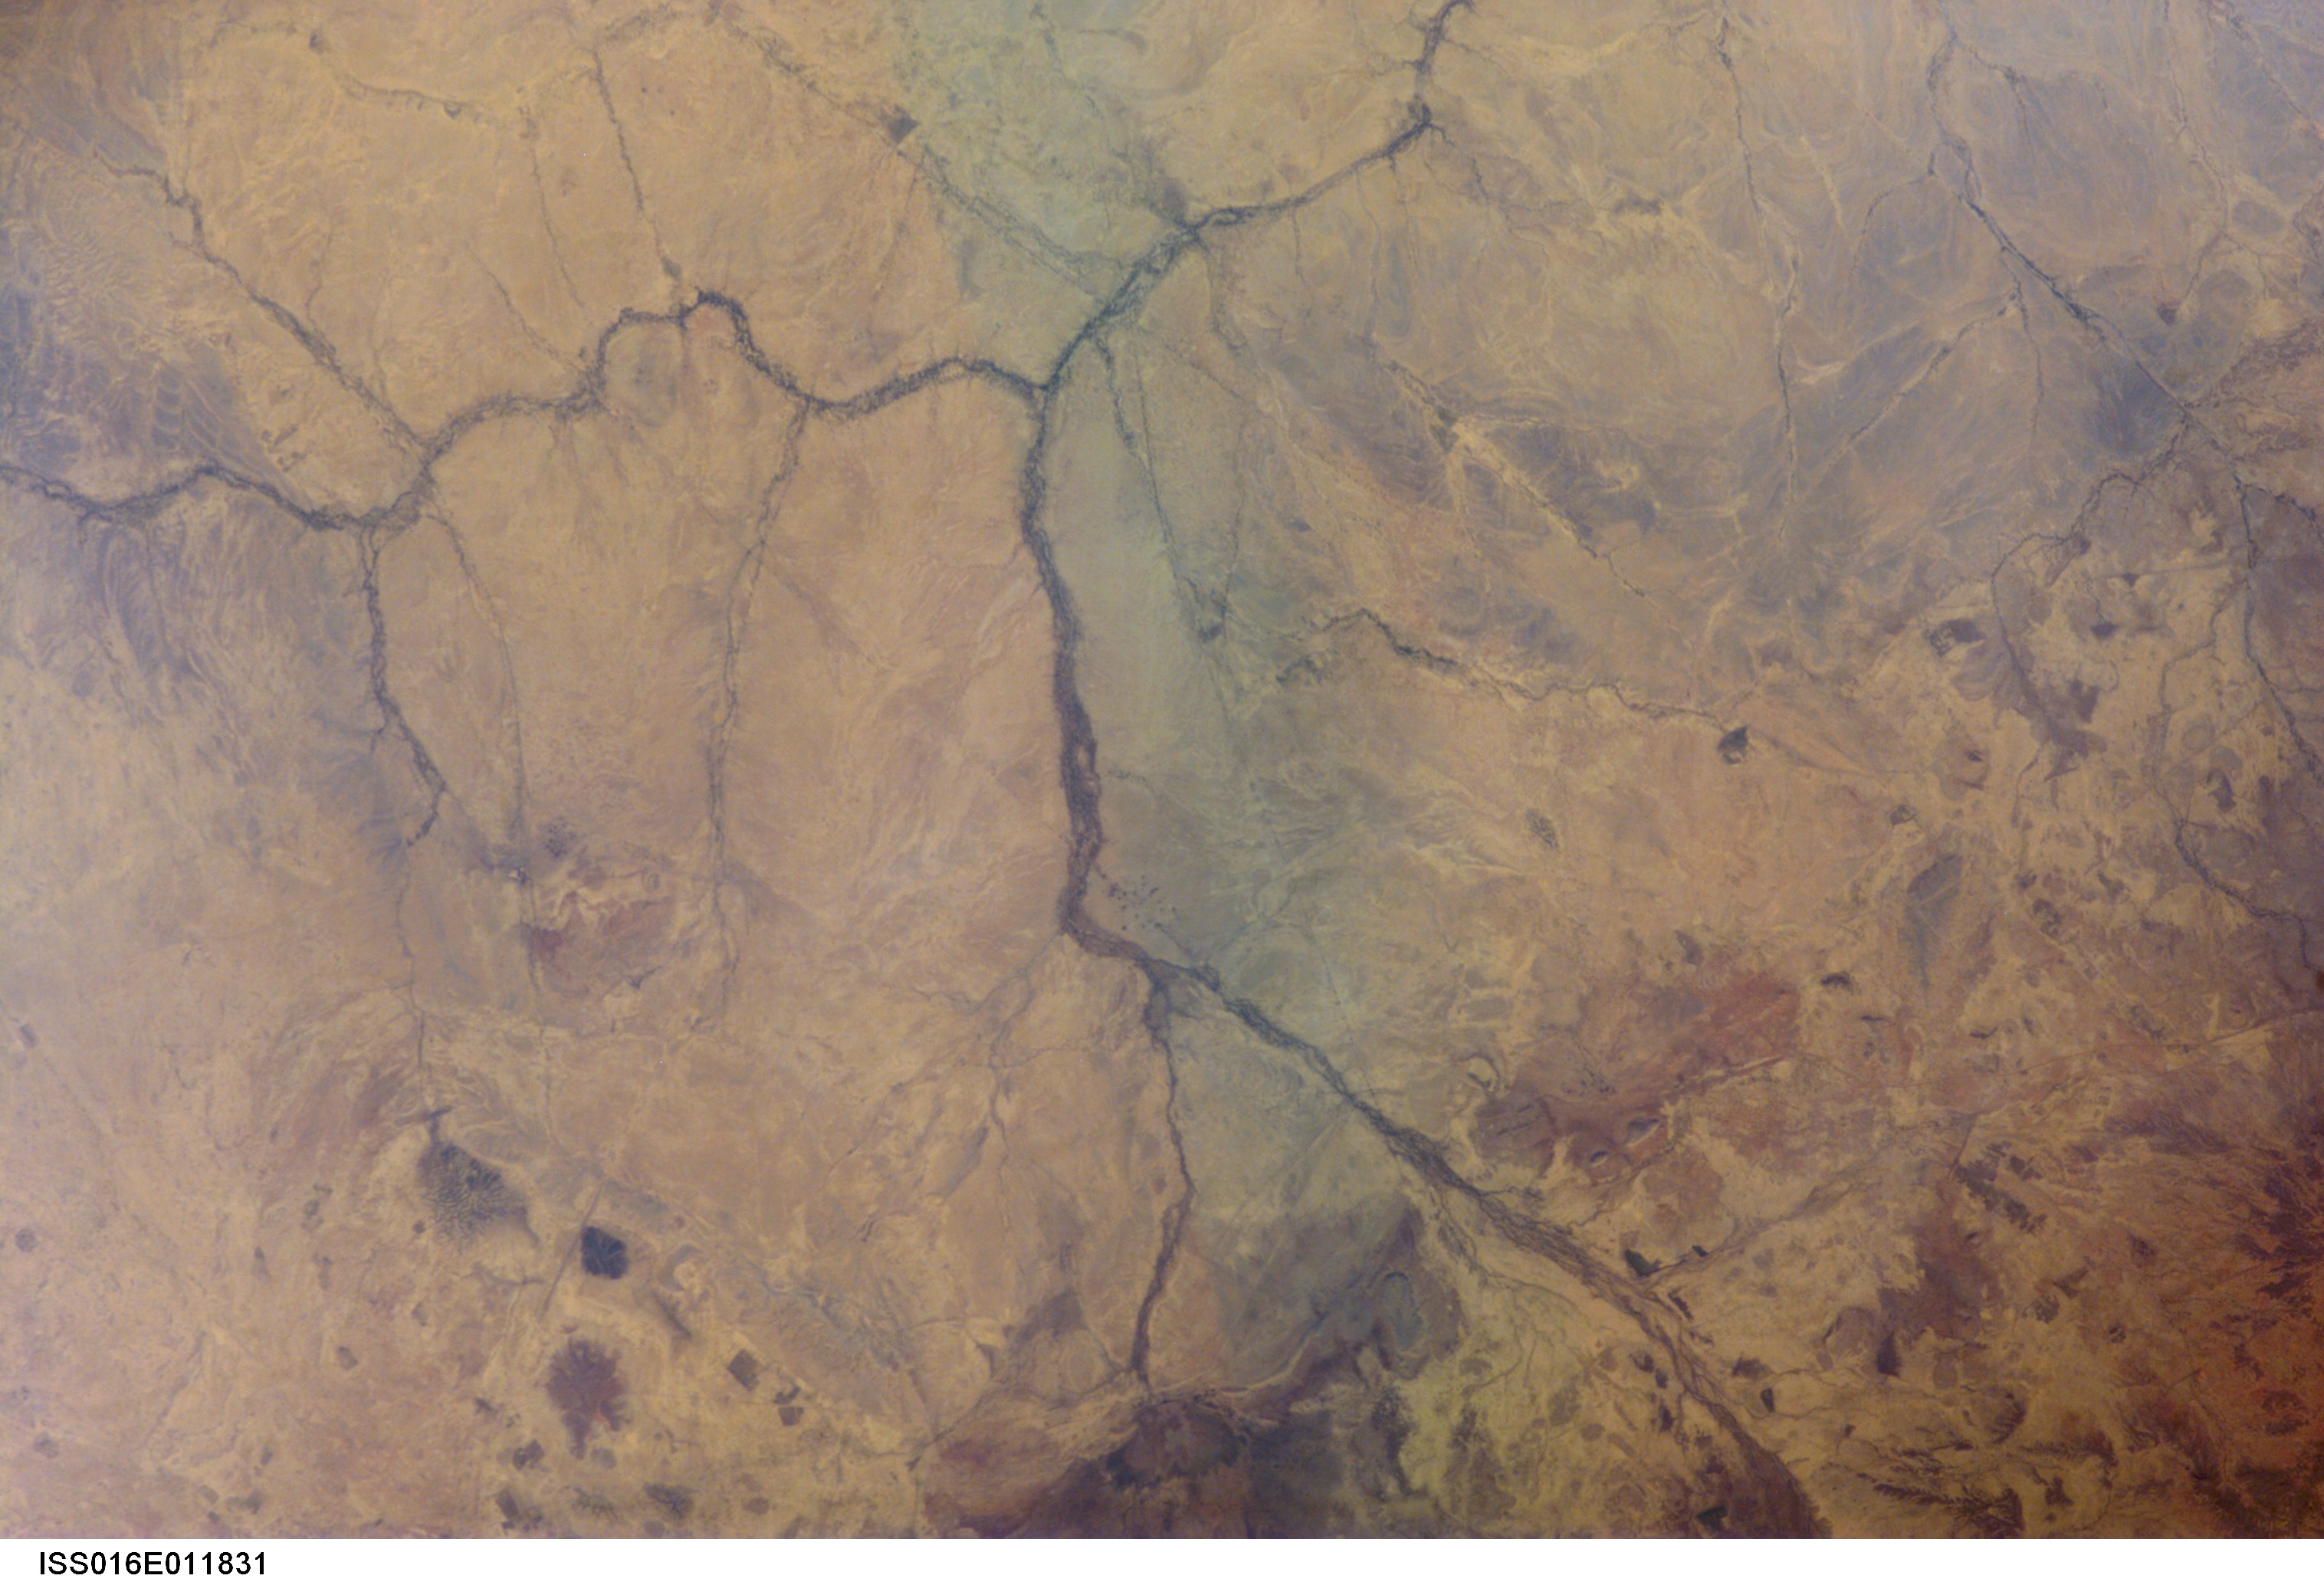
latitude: 16.0
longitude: -7.3
